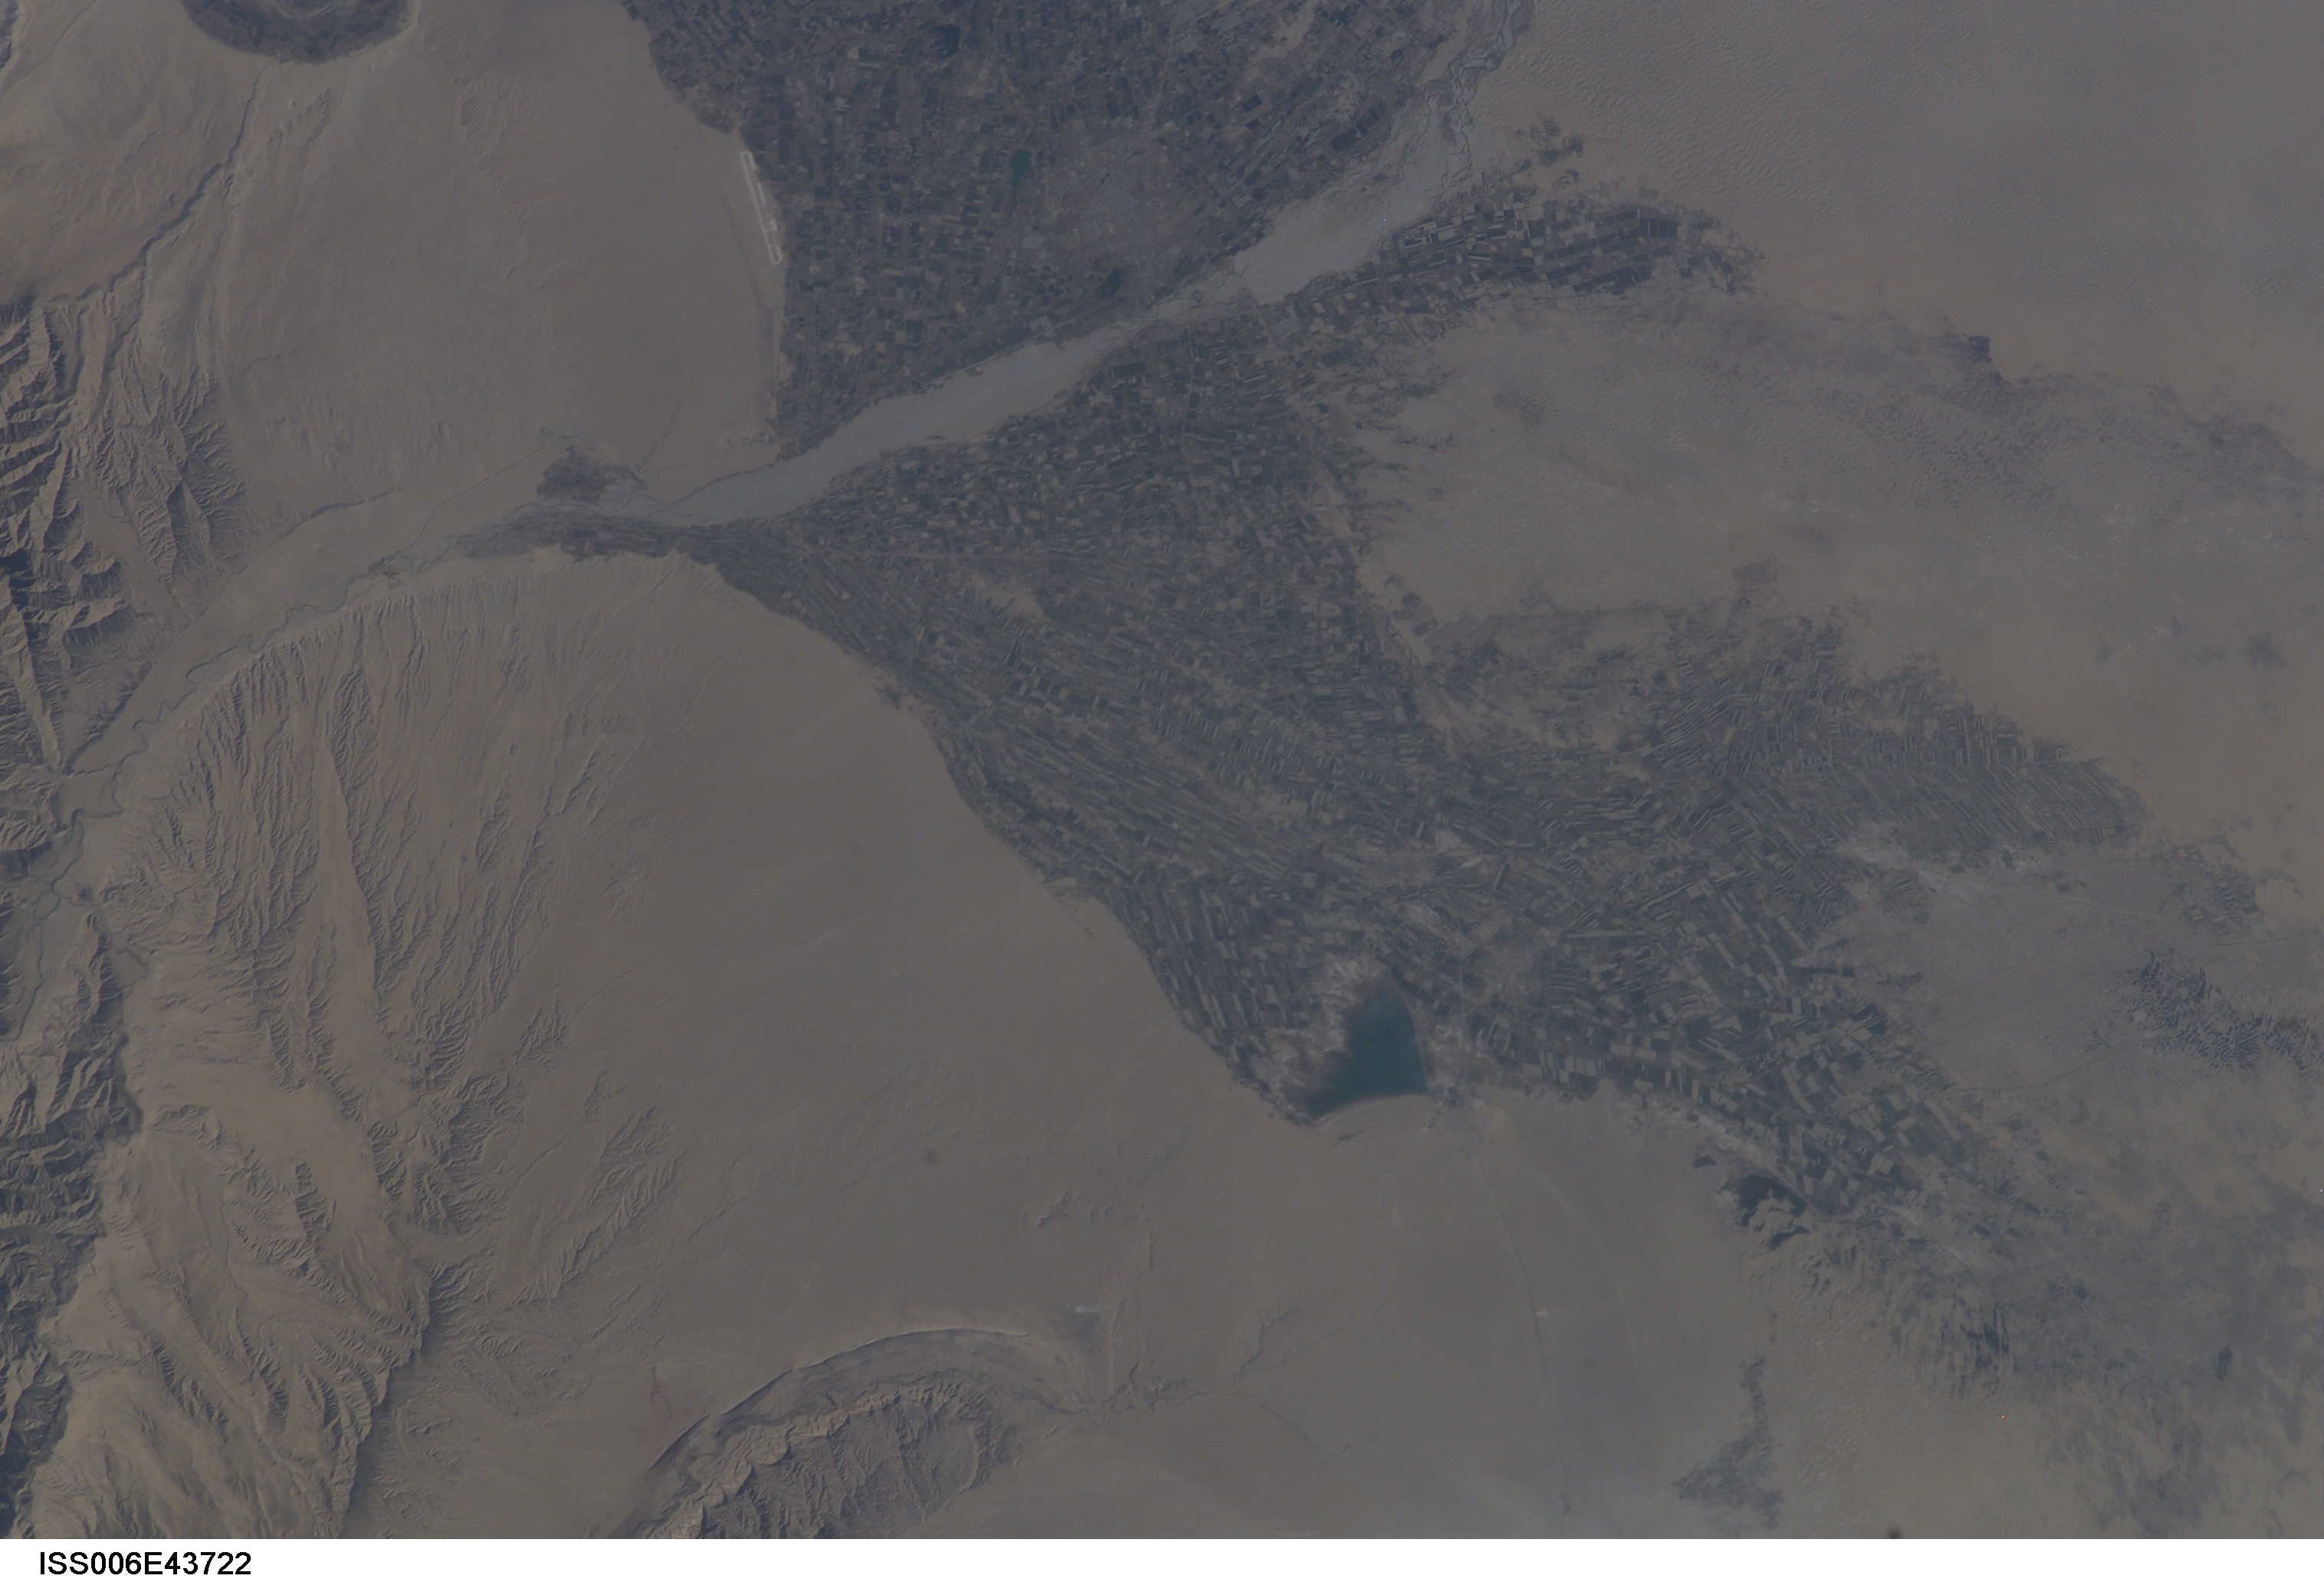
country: CHINA
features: KARAKAX RIVER
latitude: 37.0
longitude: 80.0
